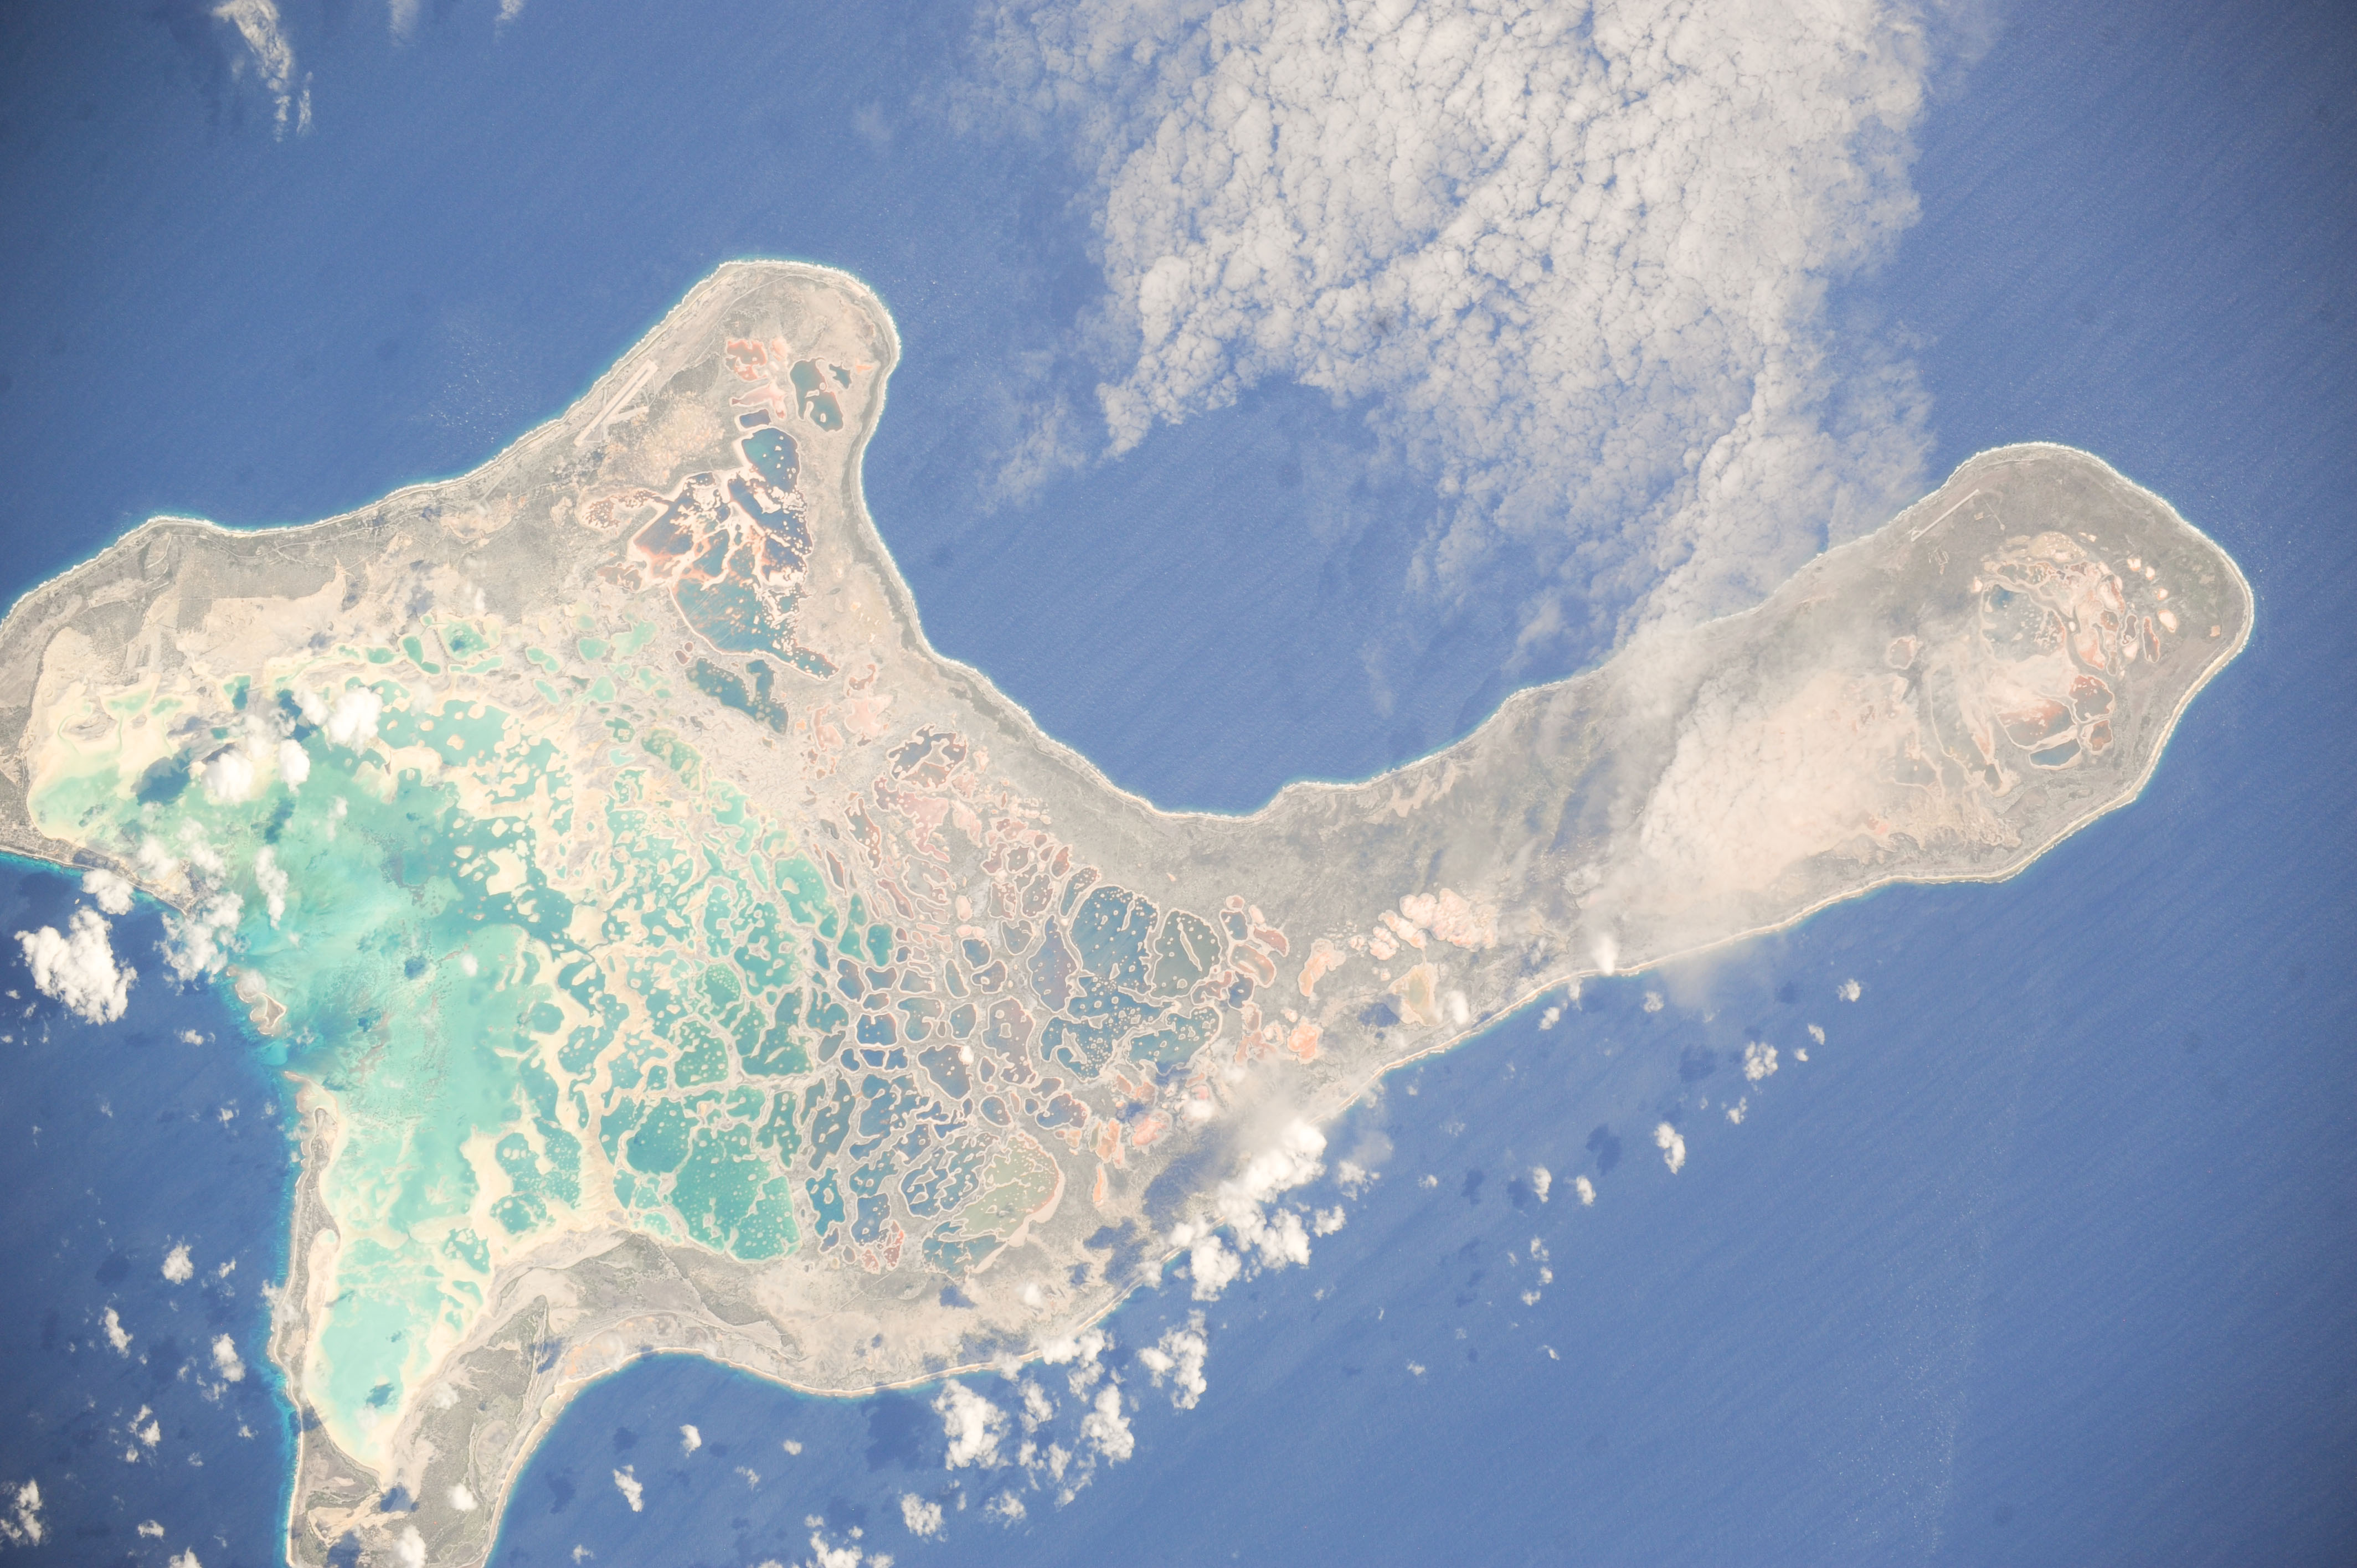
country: KIRIBATI
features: CATALOGED WIITH CENTER POINT ONLY
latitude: 1.8
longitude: -157.3
